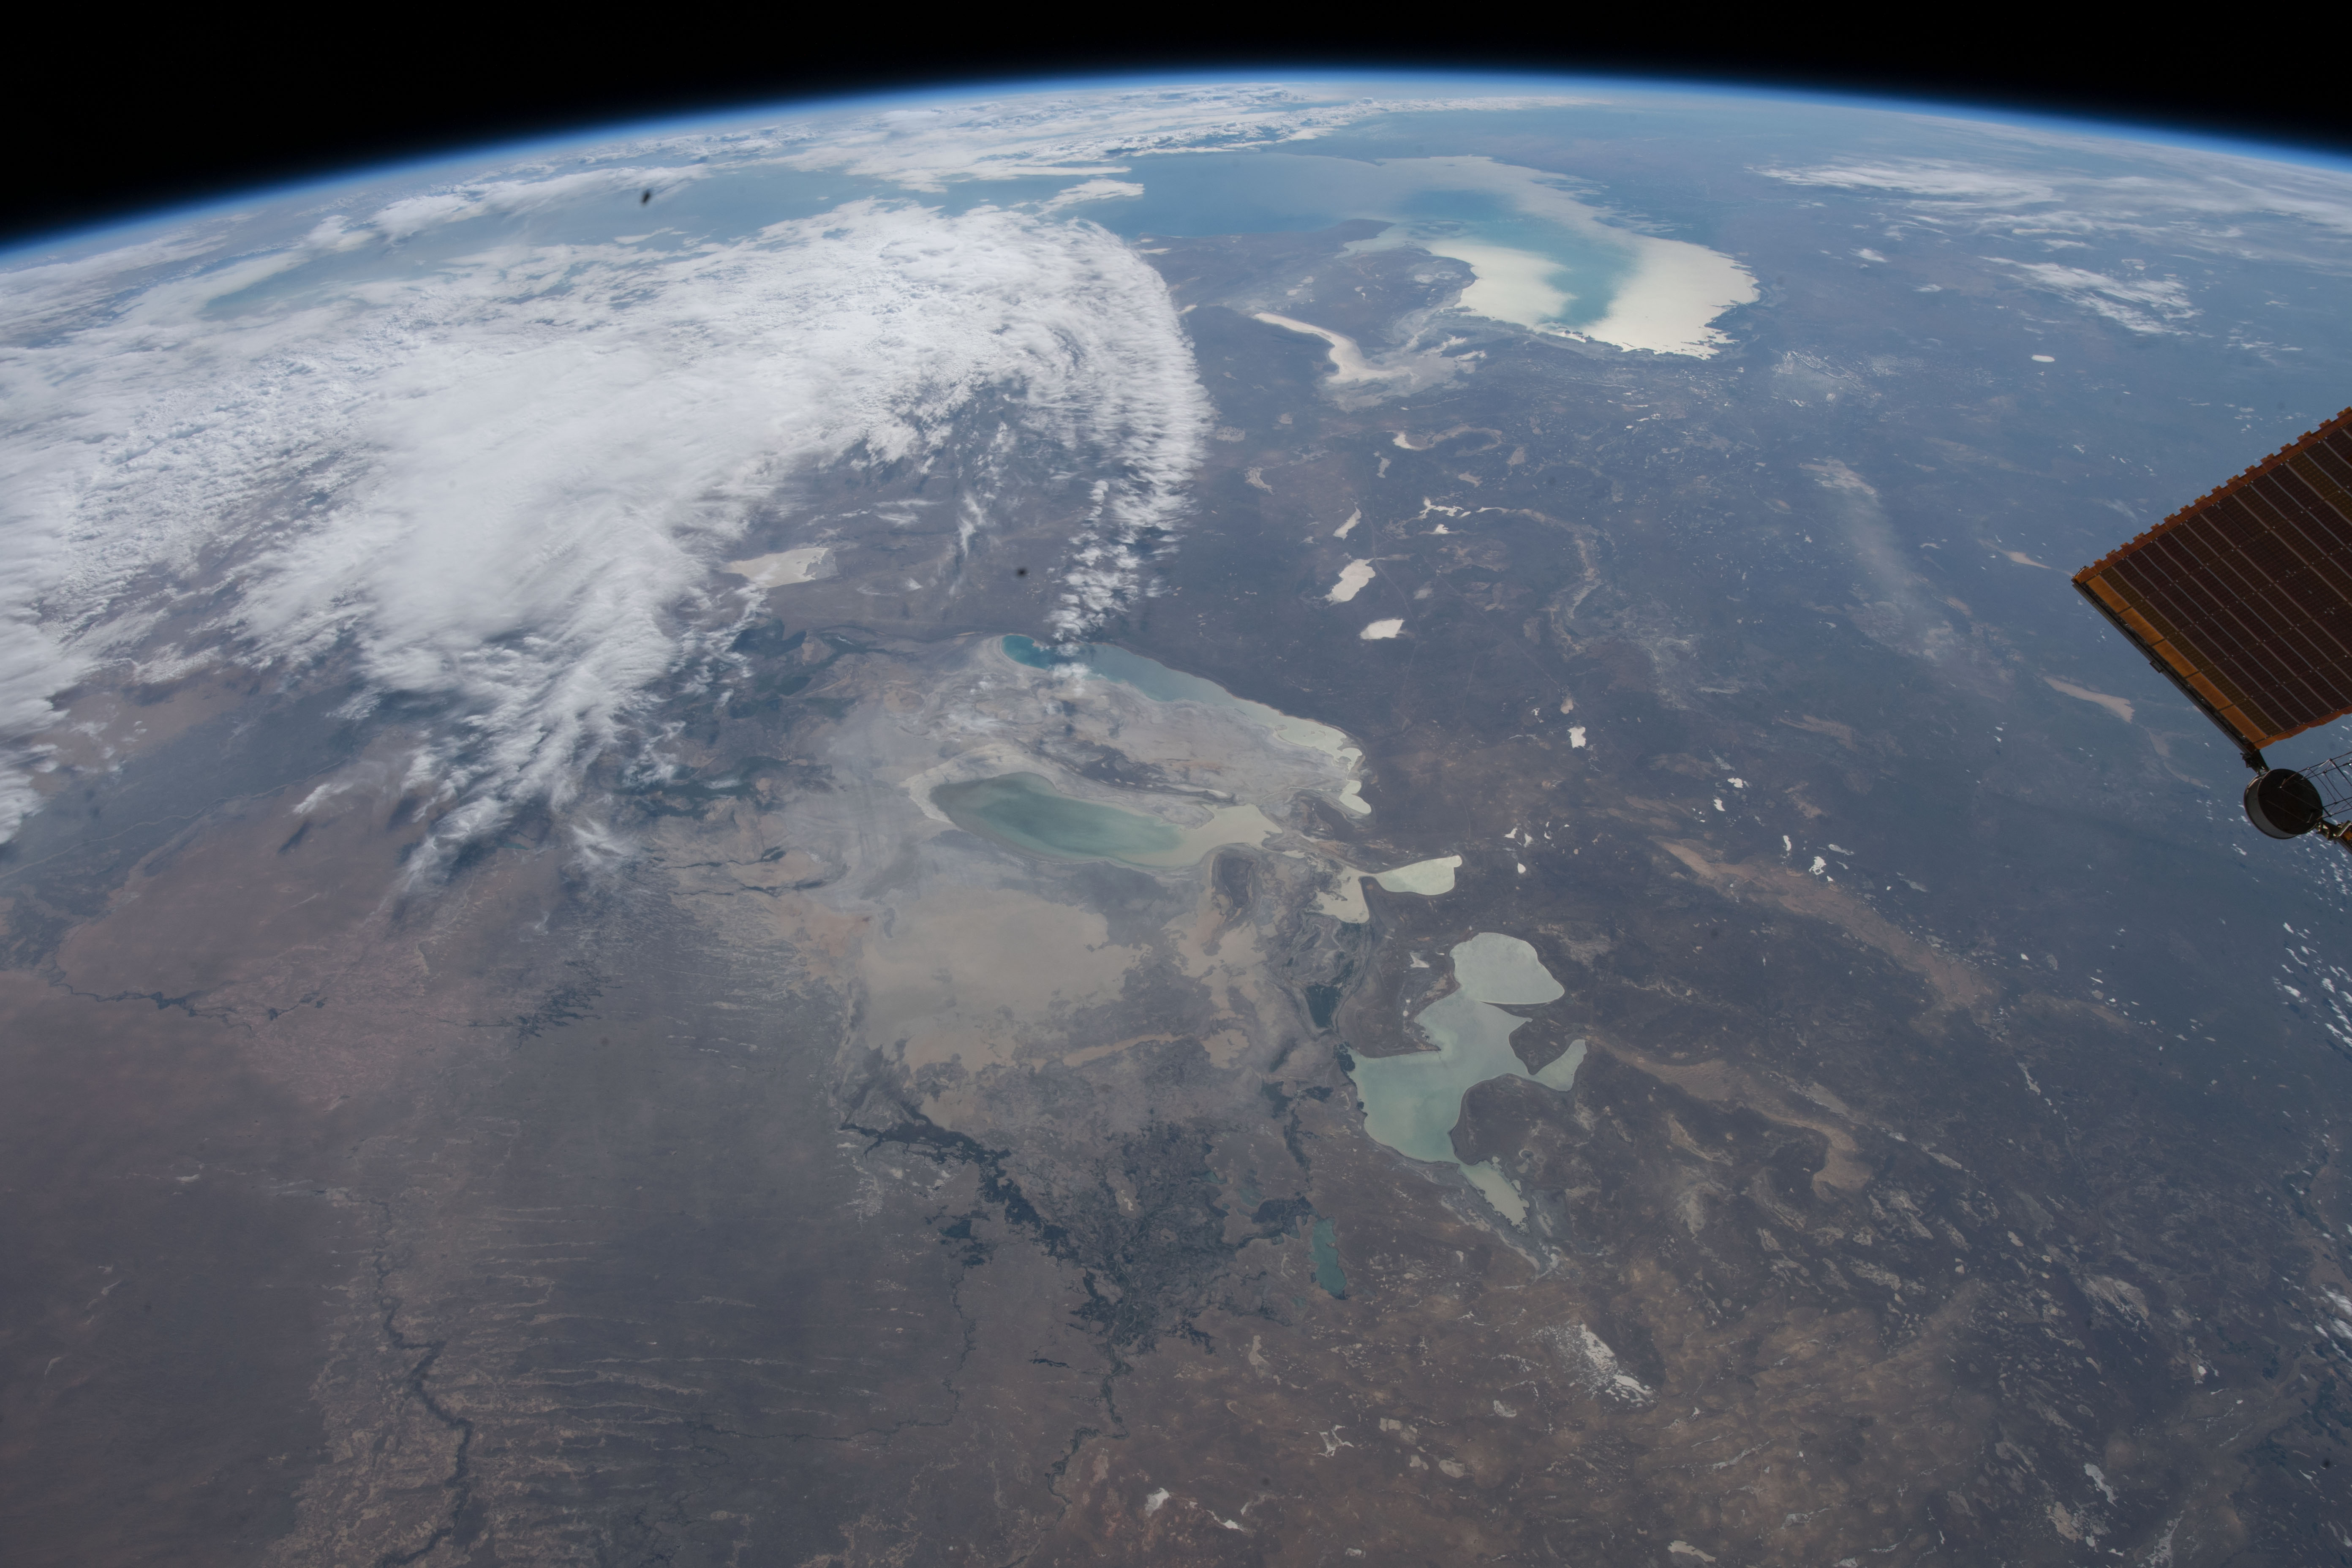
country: UZBEKISTAN
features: ARAL SEA, BARSAKELMES LAKE, QIZILQUM DESERT, AKTOBE, EARTH LIMB
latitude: 45.1
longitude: 59.2
